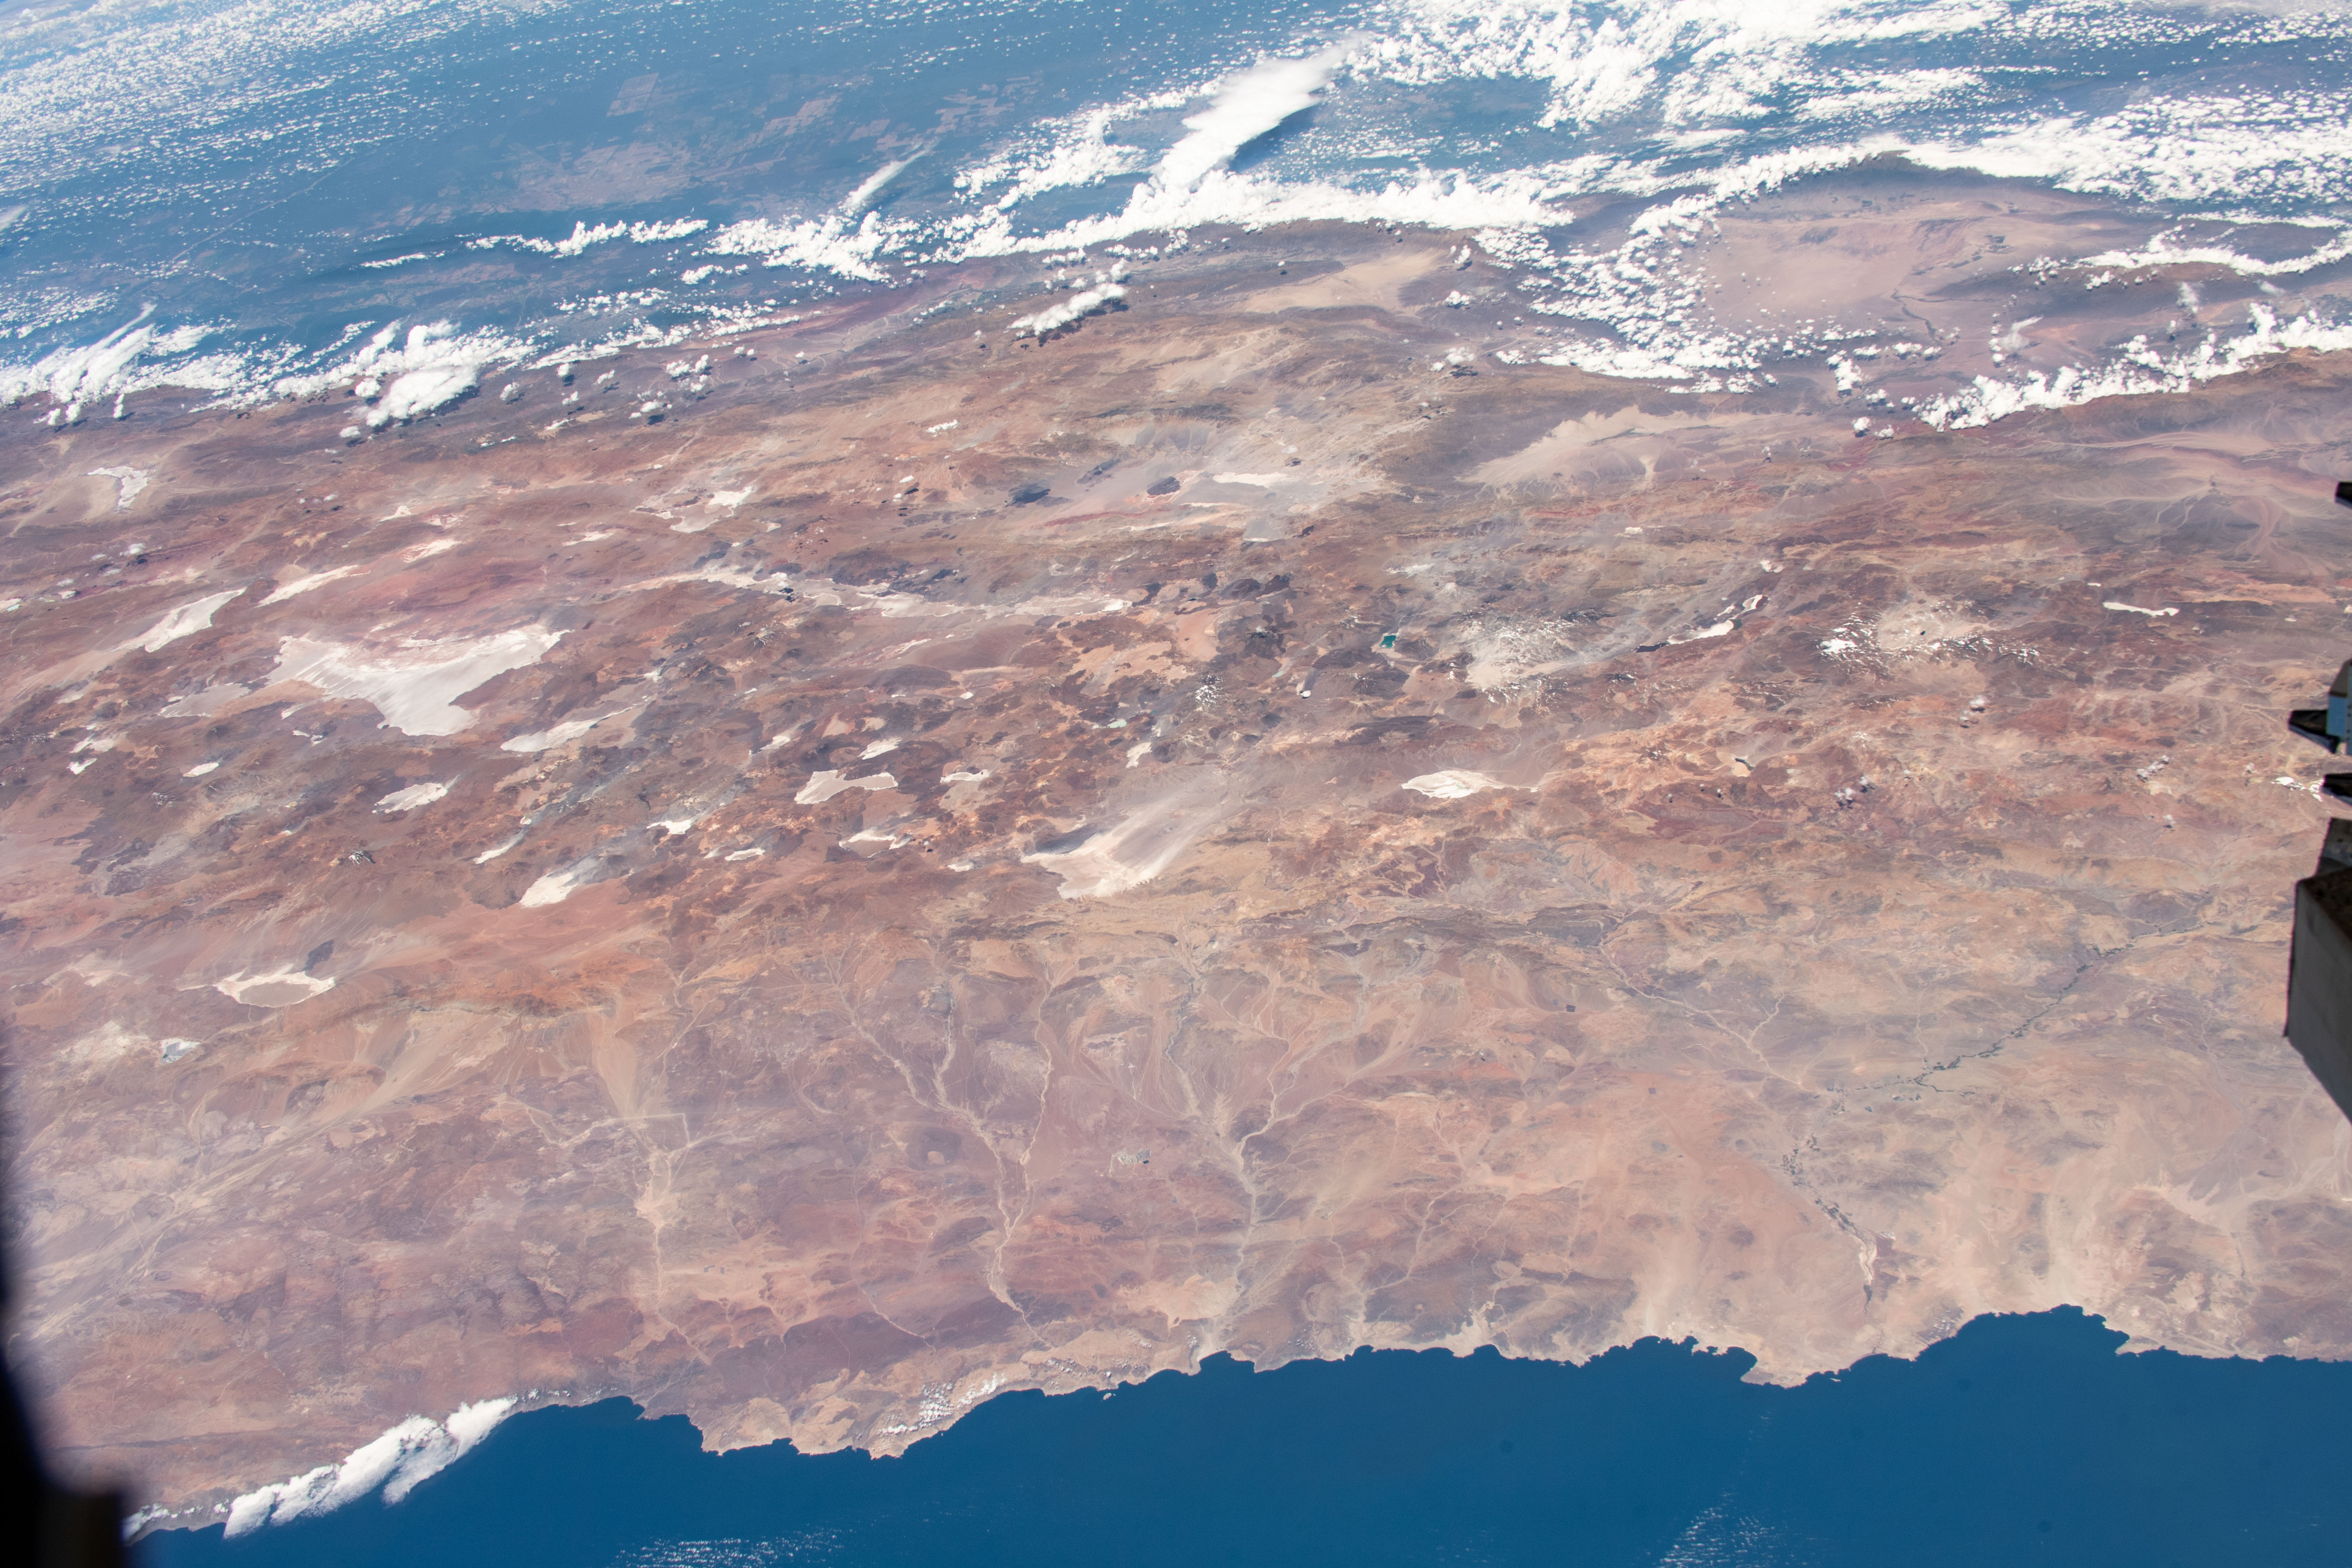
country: CHILE
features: THE ANDES, DESIERTO DE ATACAMA DESERT, PARQUE NACIONAL NEVADO TRES CRUCES, CHILE
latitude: -26.5
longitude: -69.0
